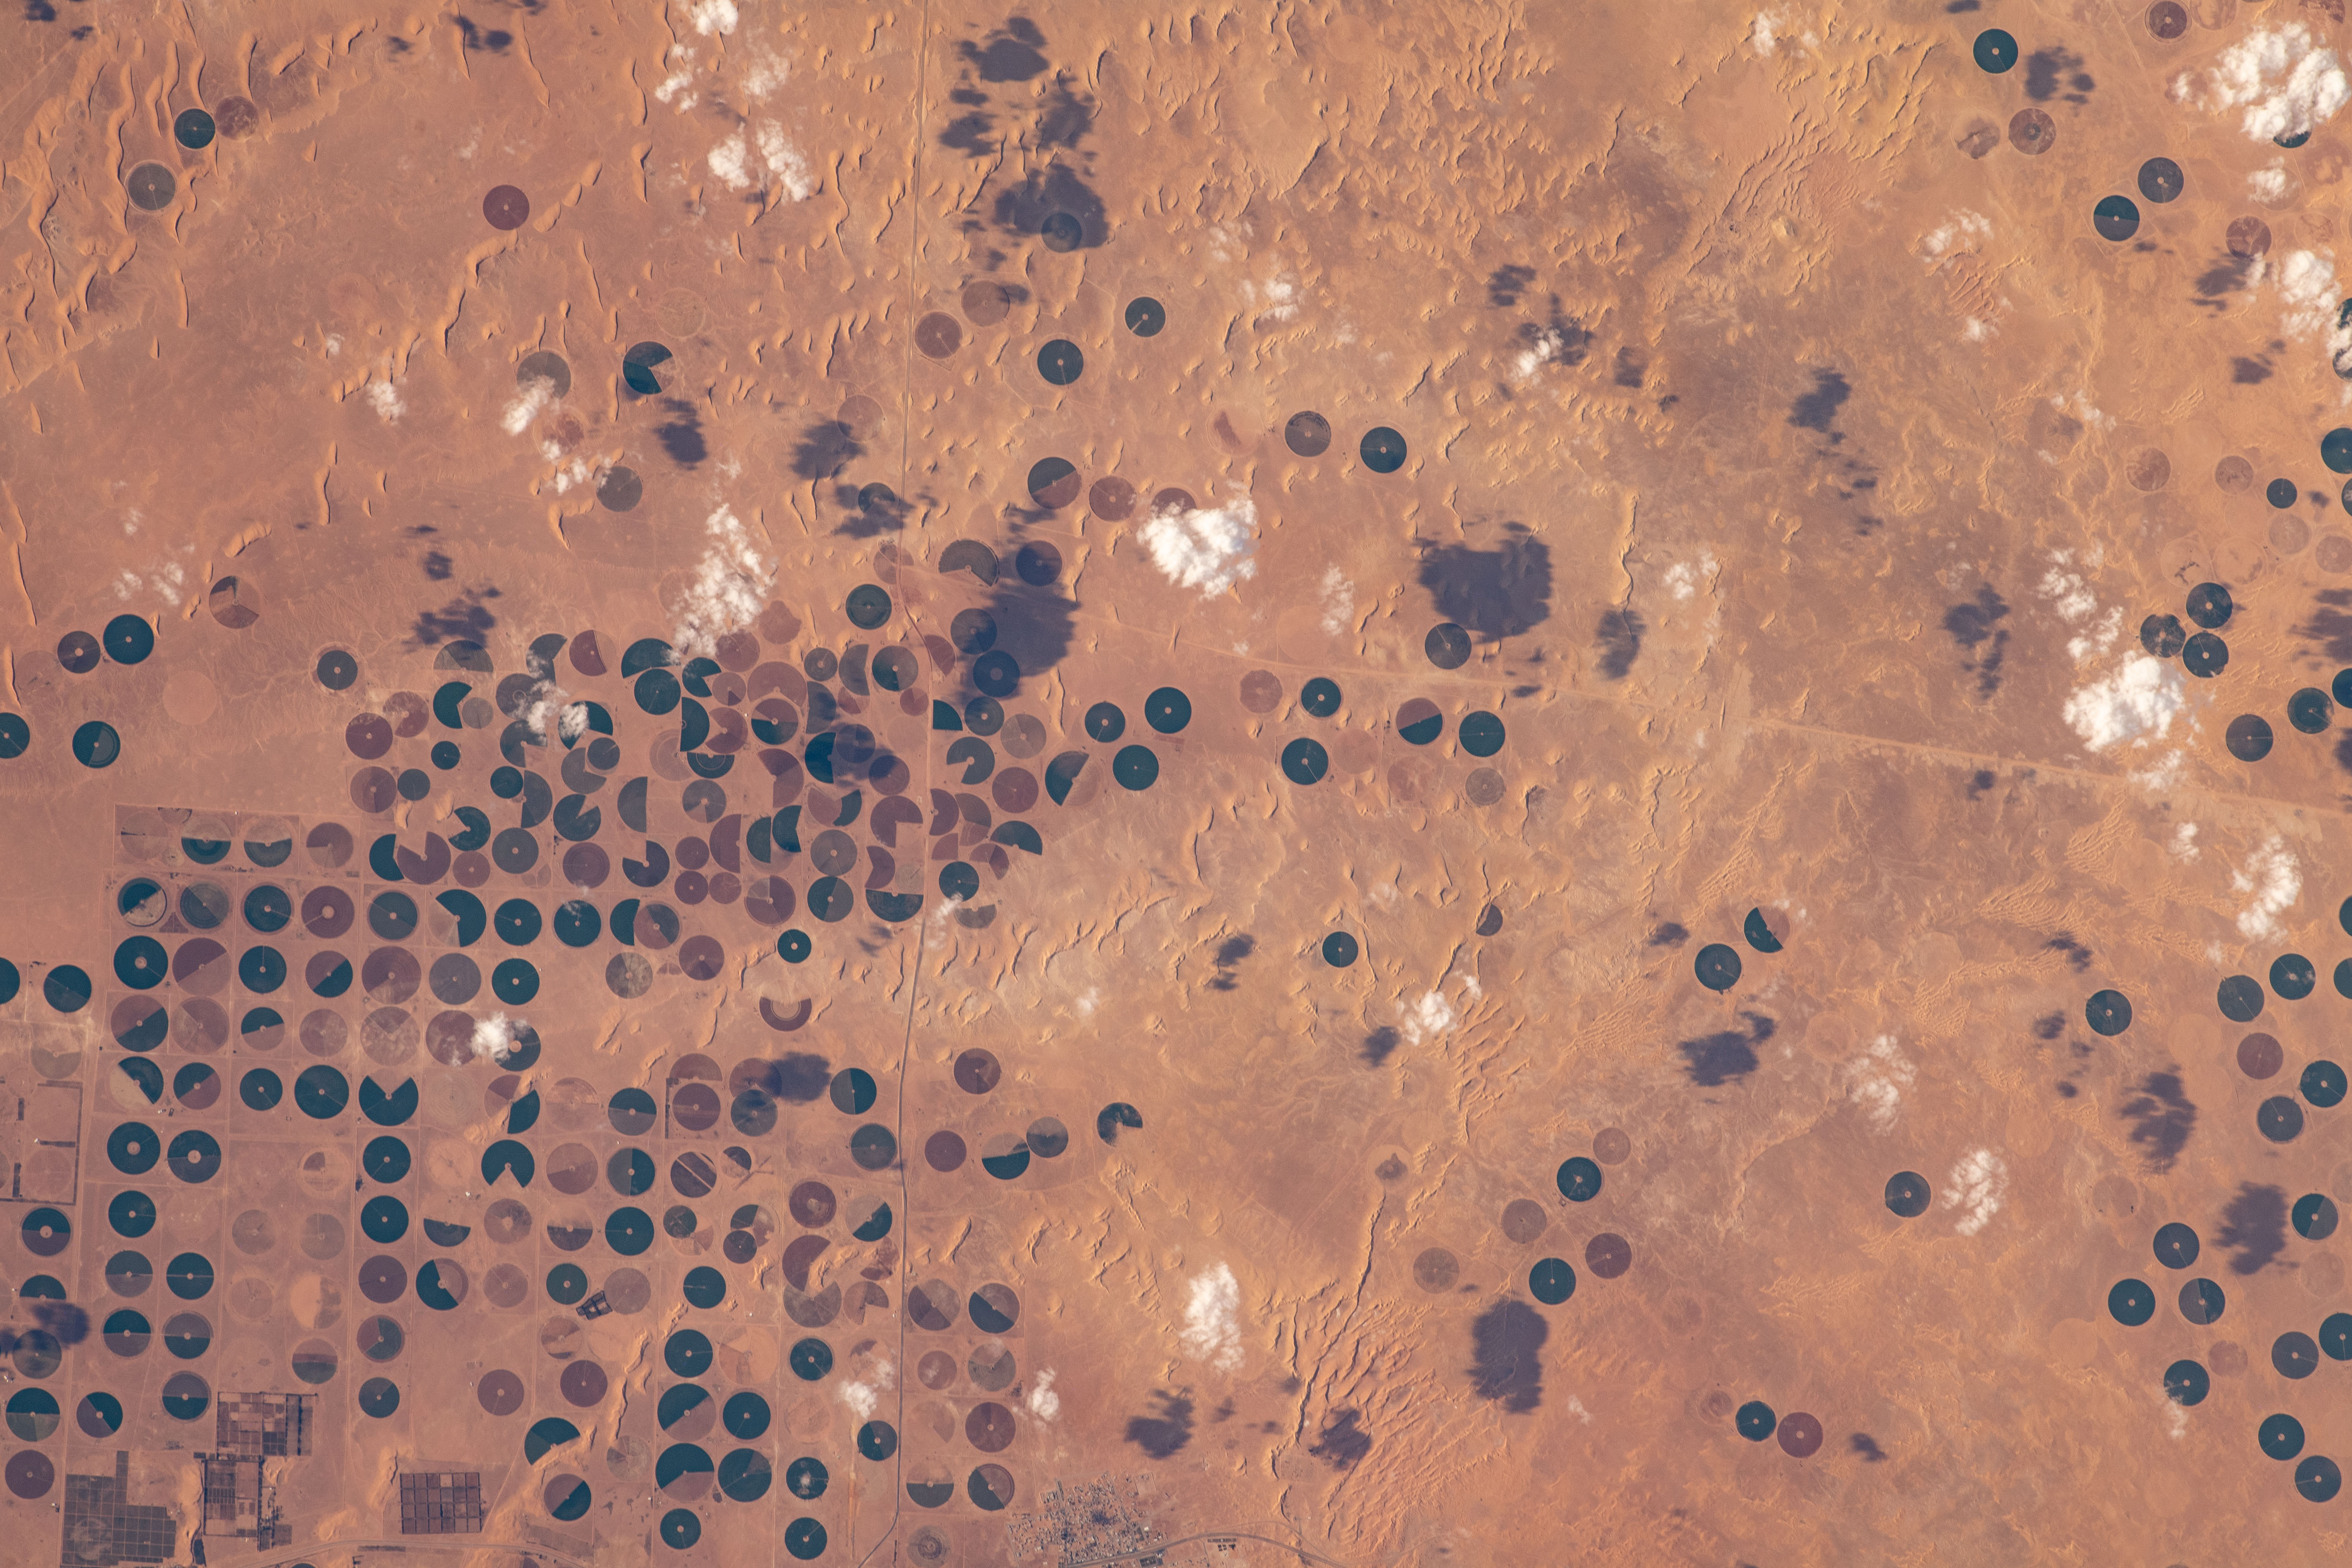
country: SAUDI ARABIA
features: AGRICULTURE, MEEGOWA
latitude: 29.9
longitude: 38.9
